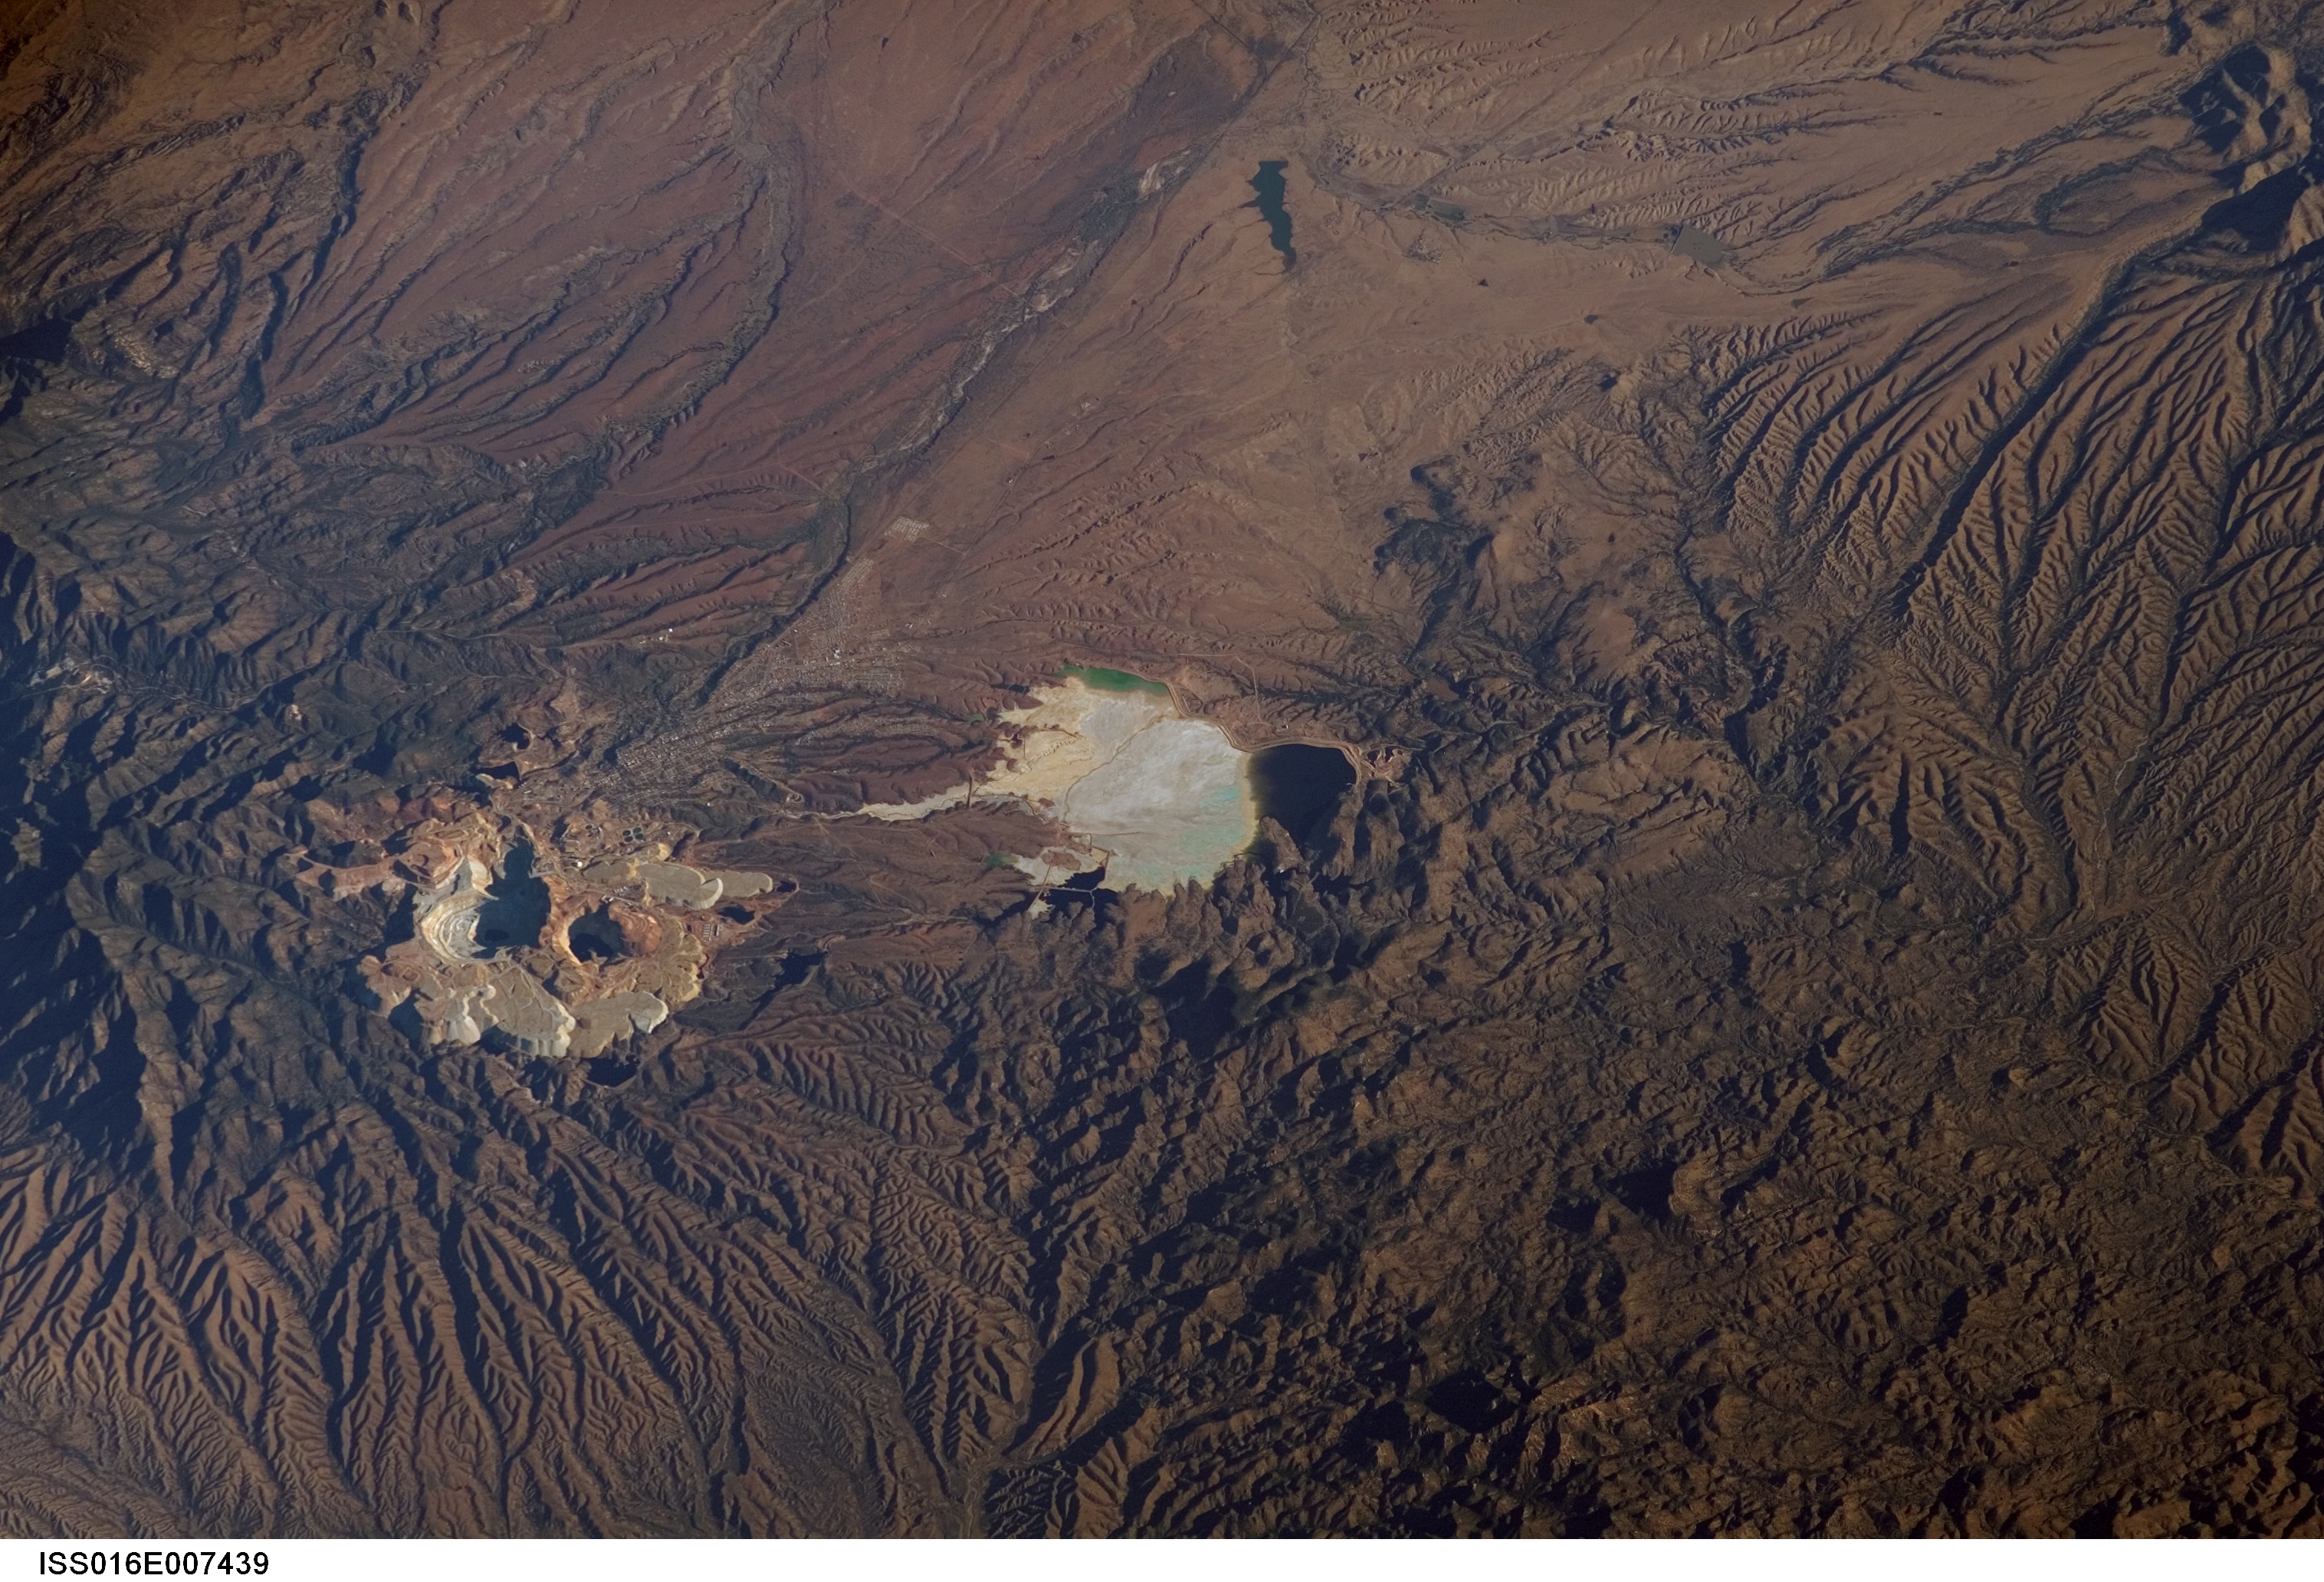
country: MEXICO
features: CANANEA COPPER MINE, SONORA
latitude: 31.0
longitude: -110.3
